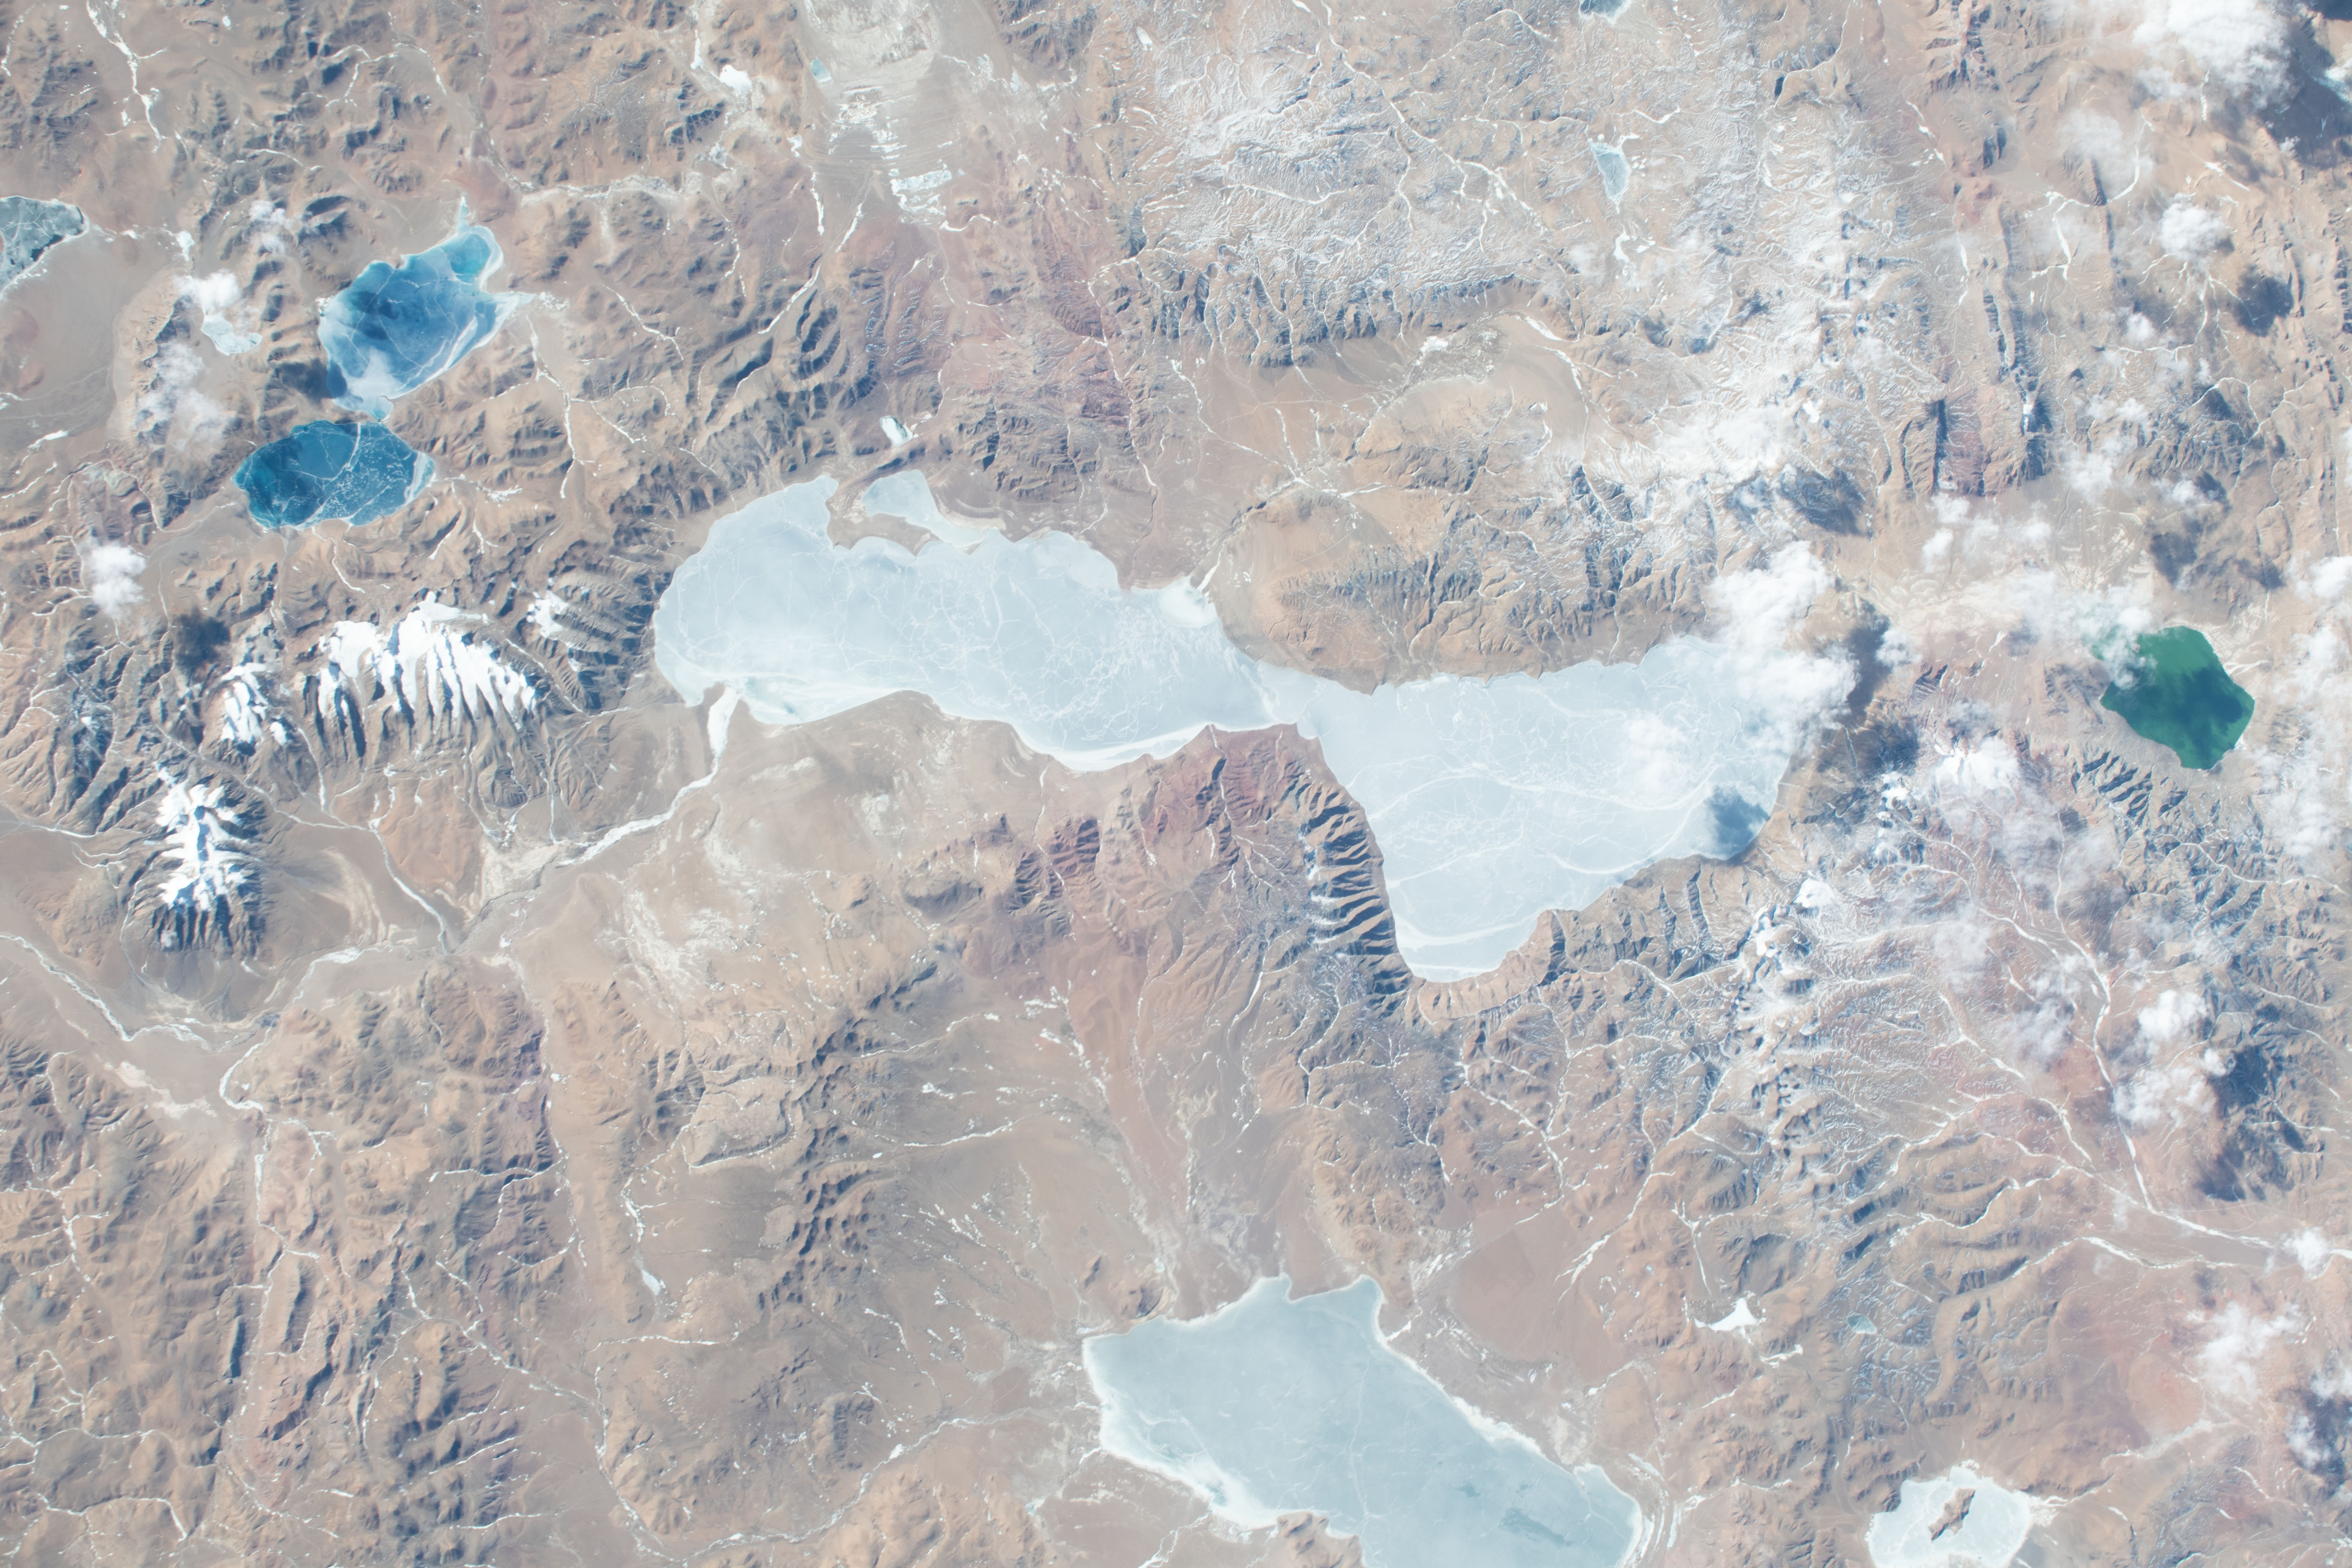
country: CHINA
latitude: 31.0
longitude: 86.6
